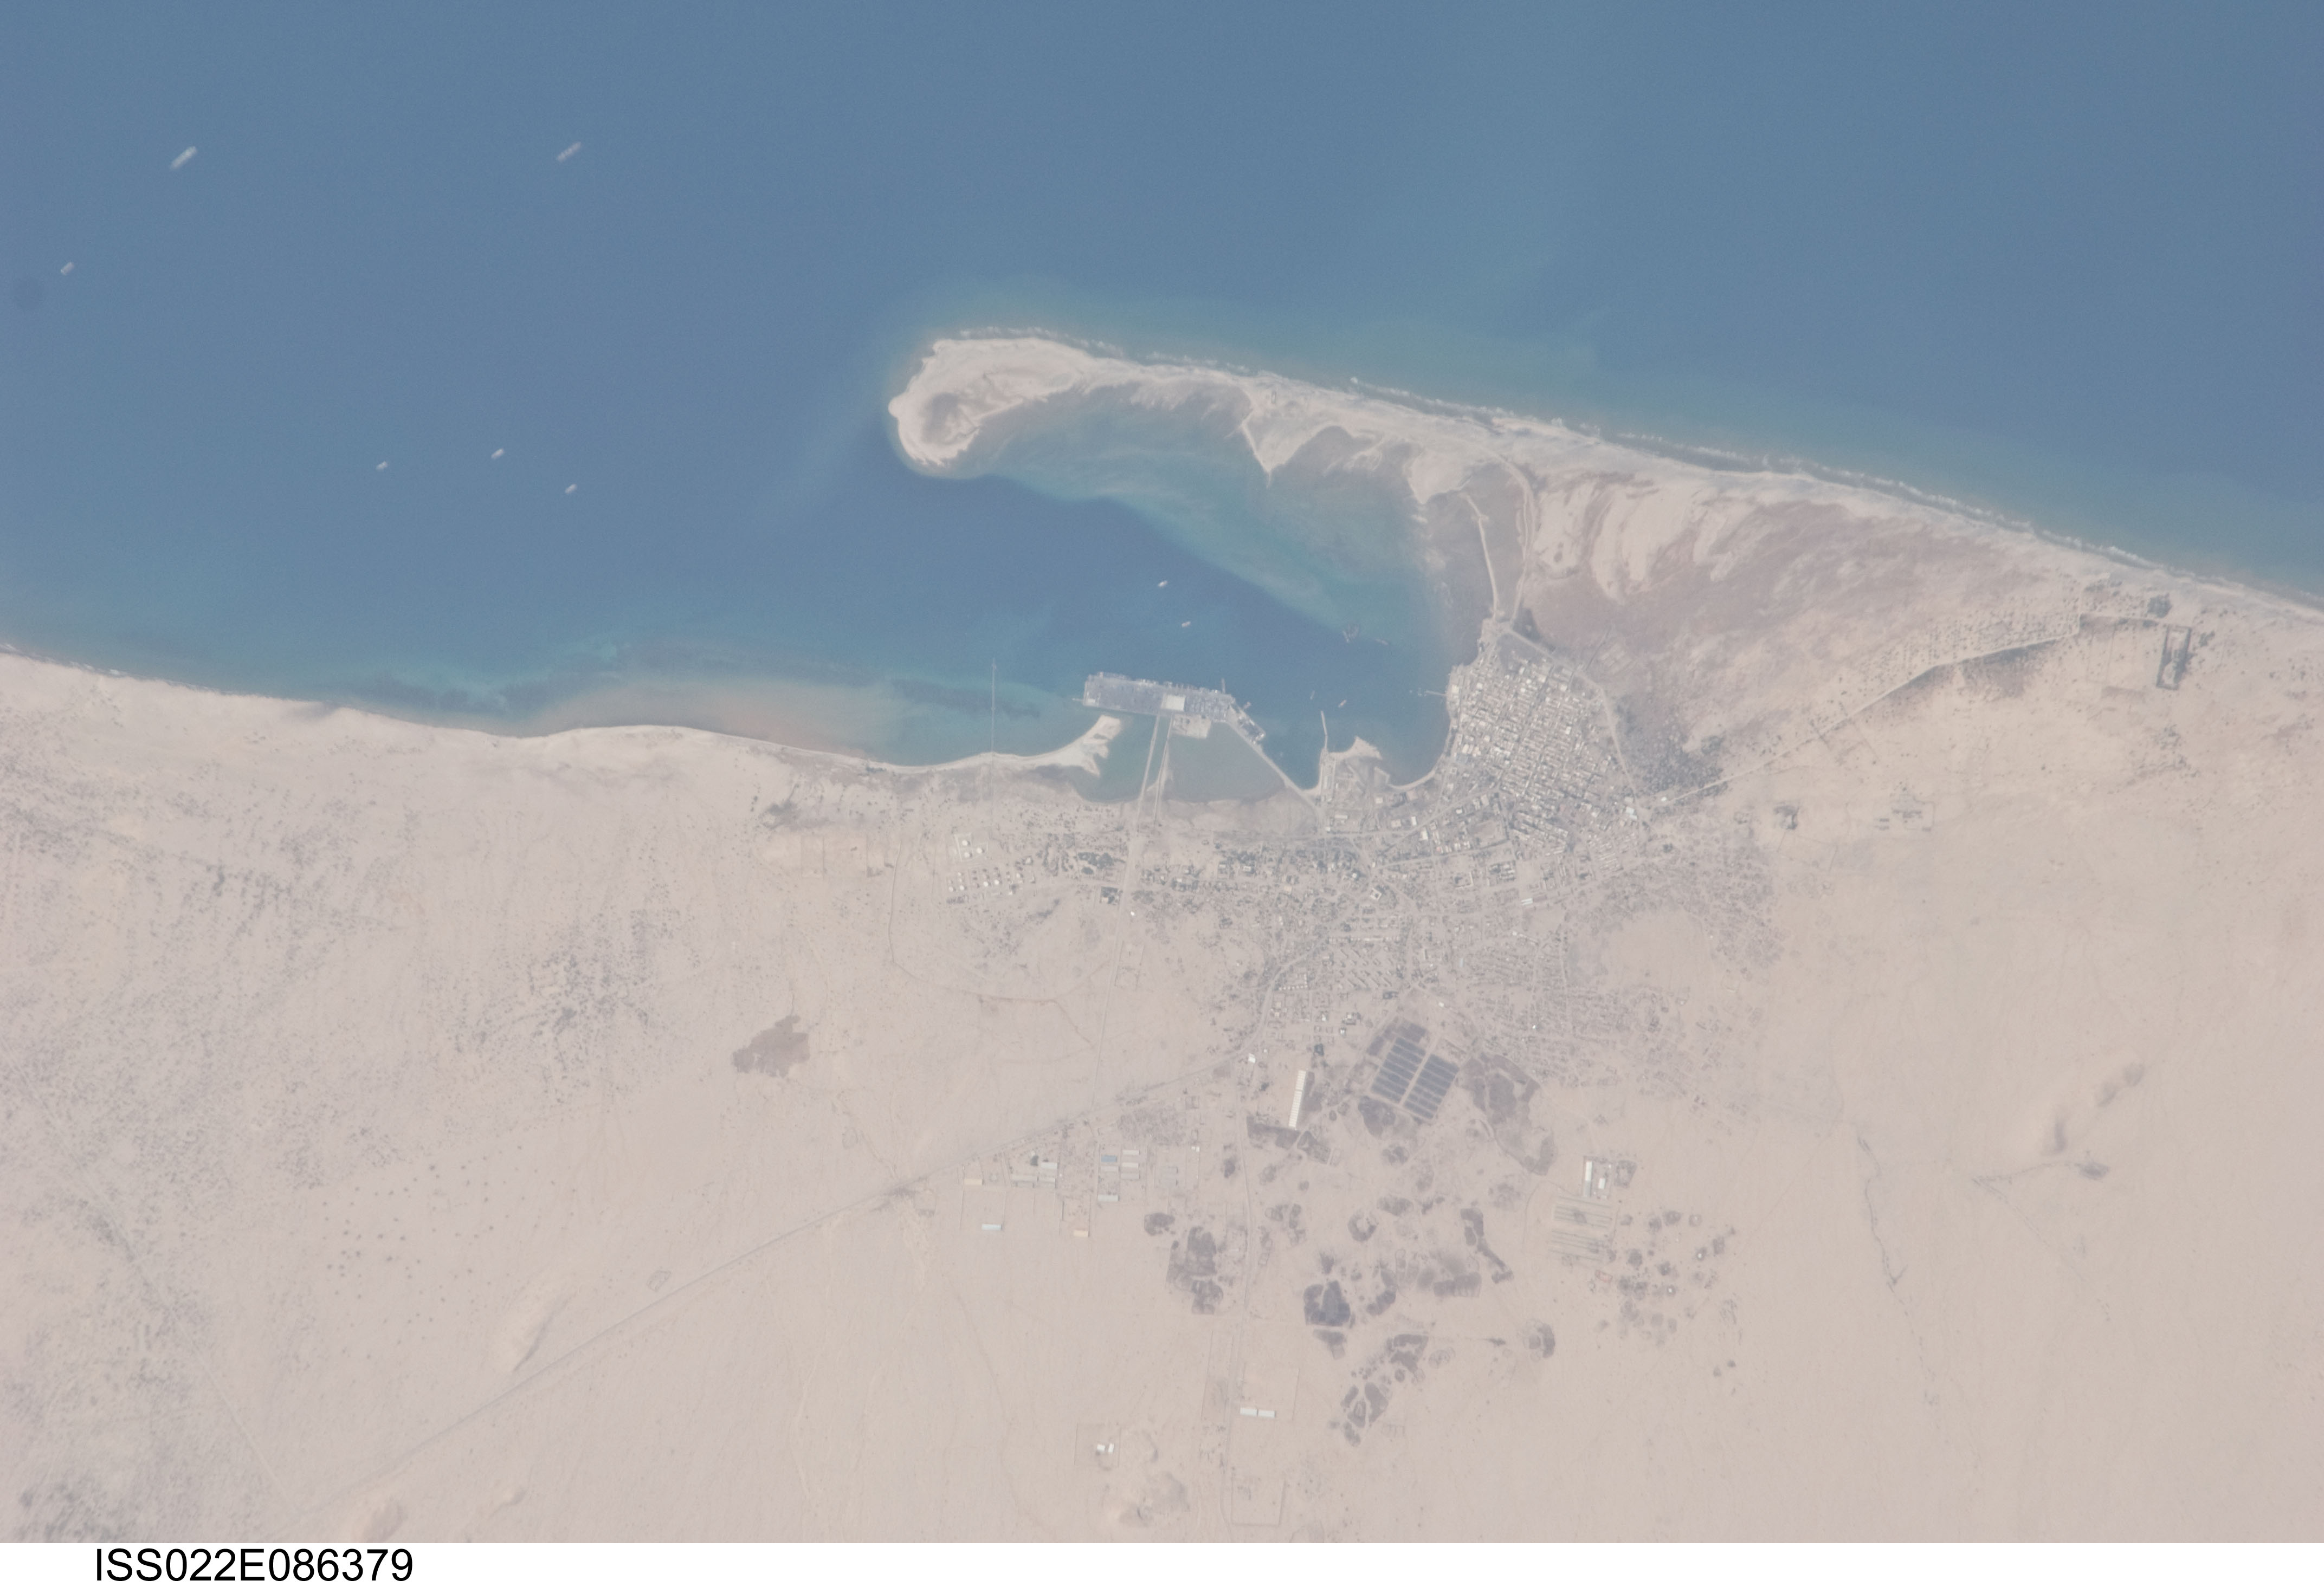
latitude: 10.4
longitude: 45.0
